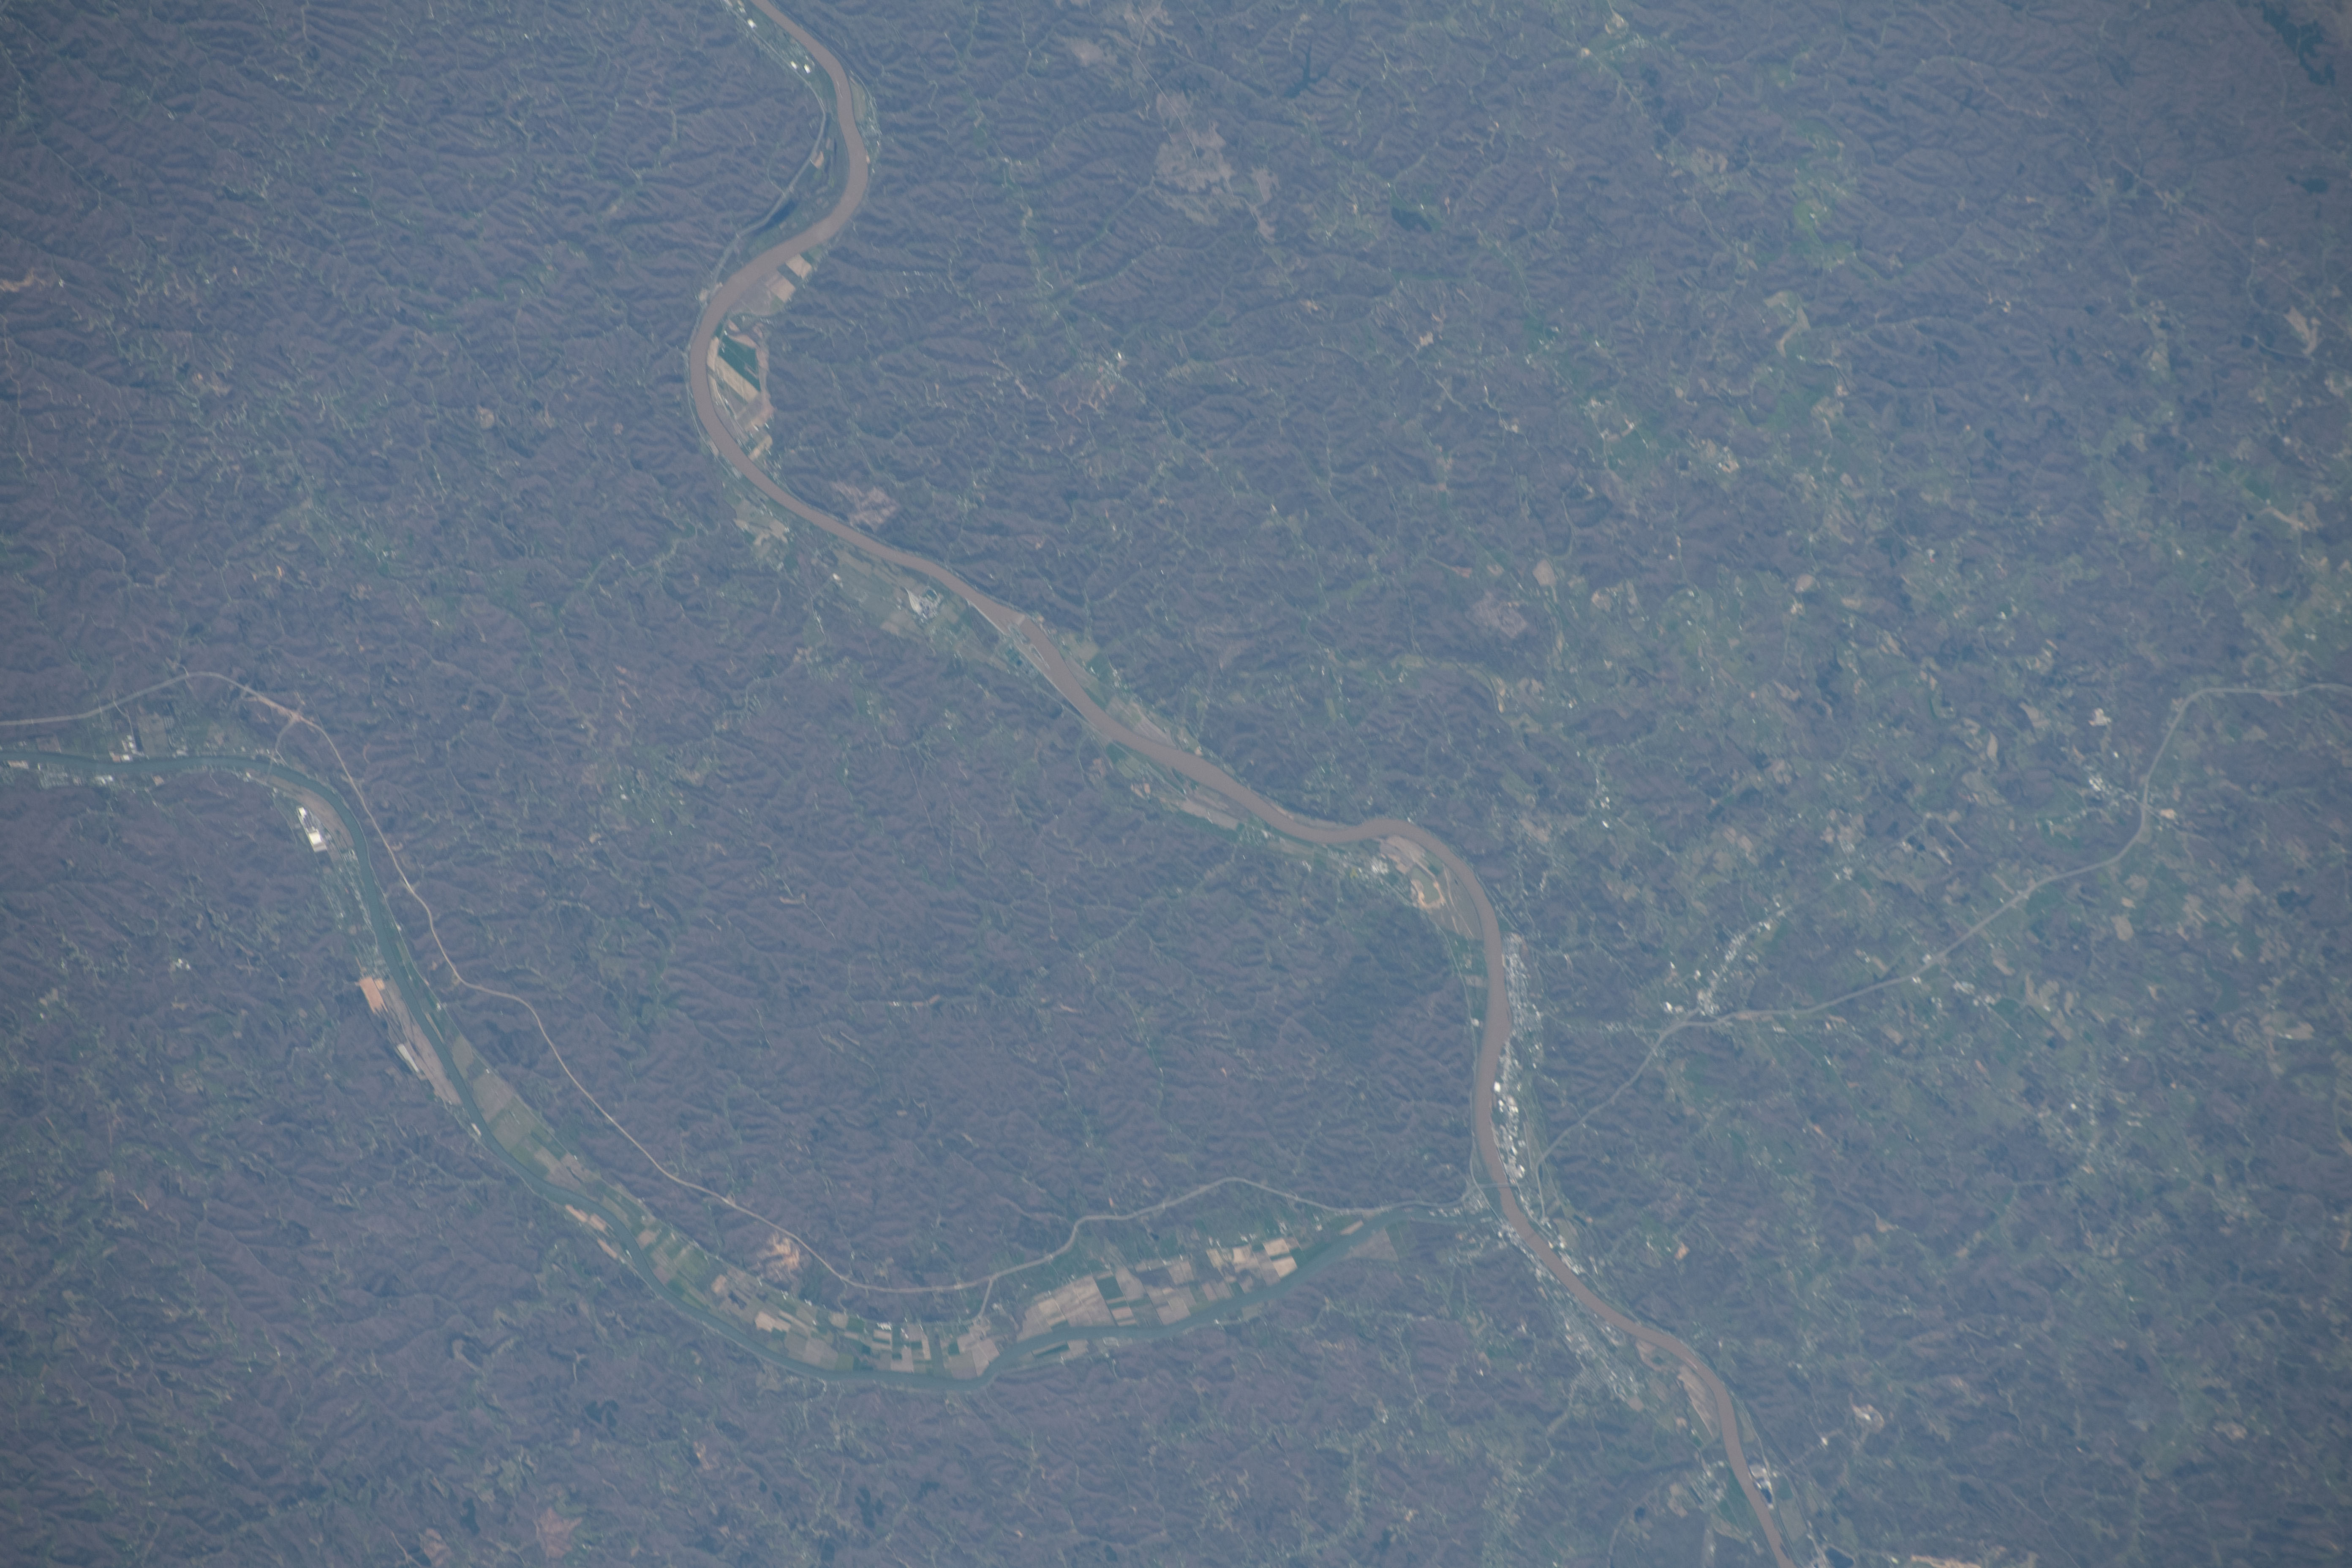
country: USA-OHIO
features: GALLIPOLIS, APPLE CROVE, ASHTON
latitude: 38.8
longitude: -82.2
